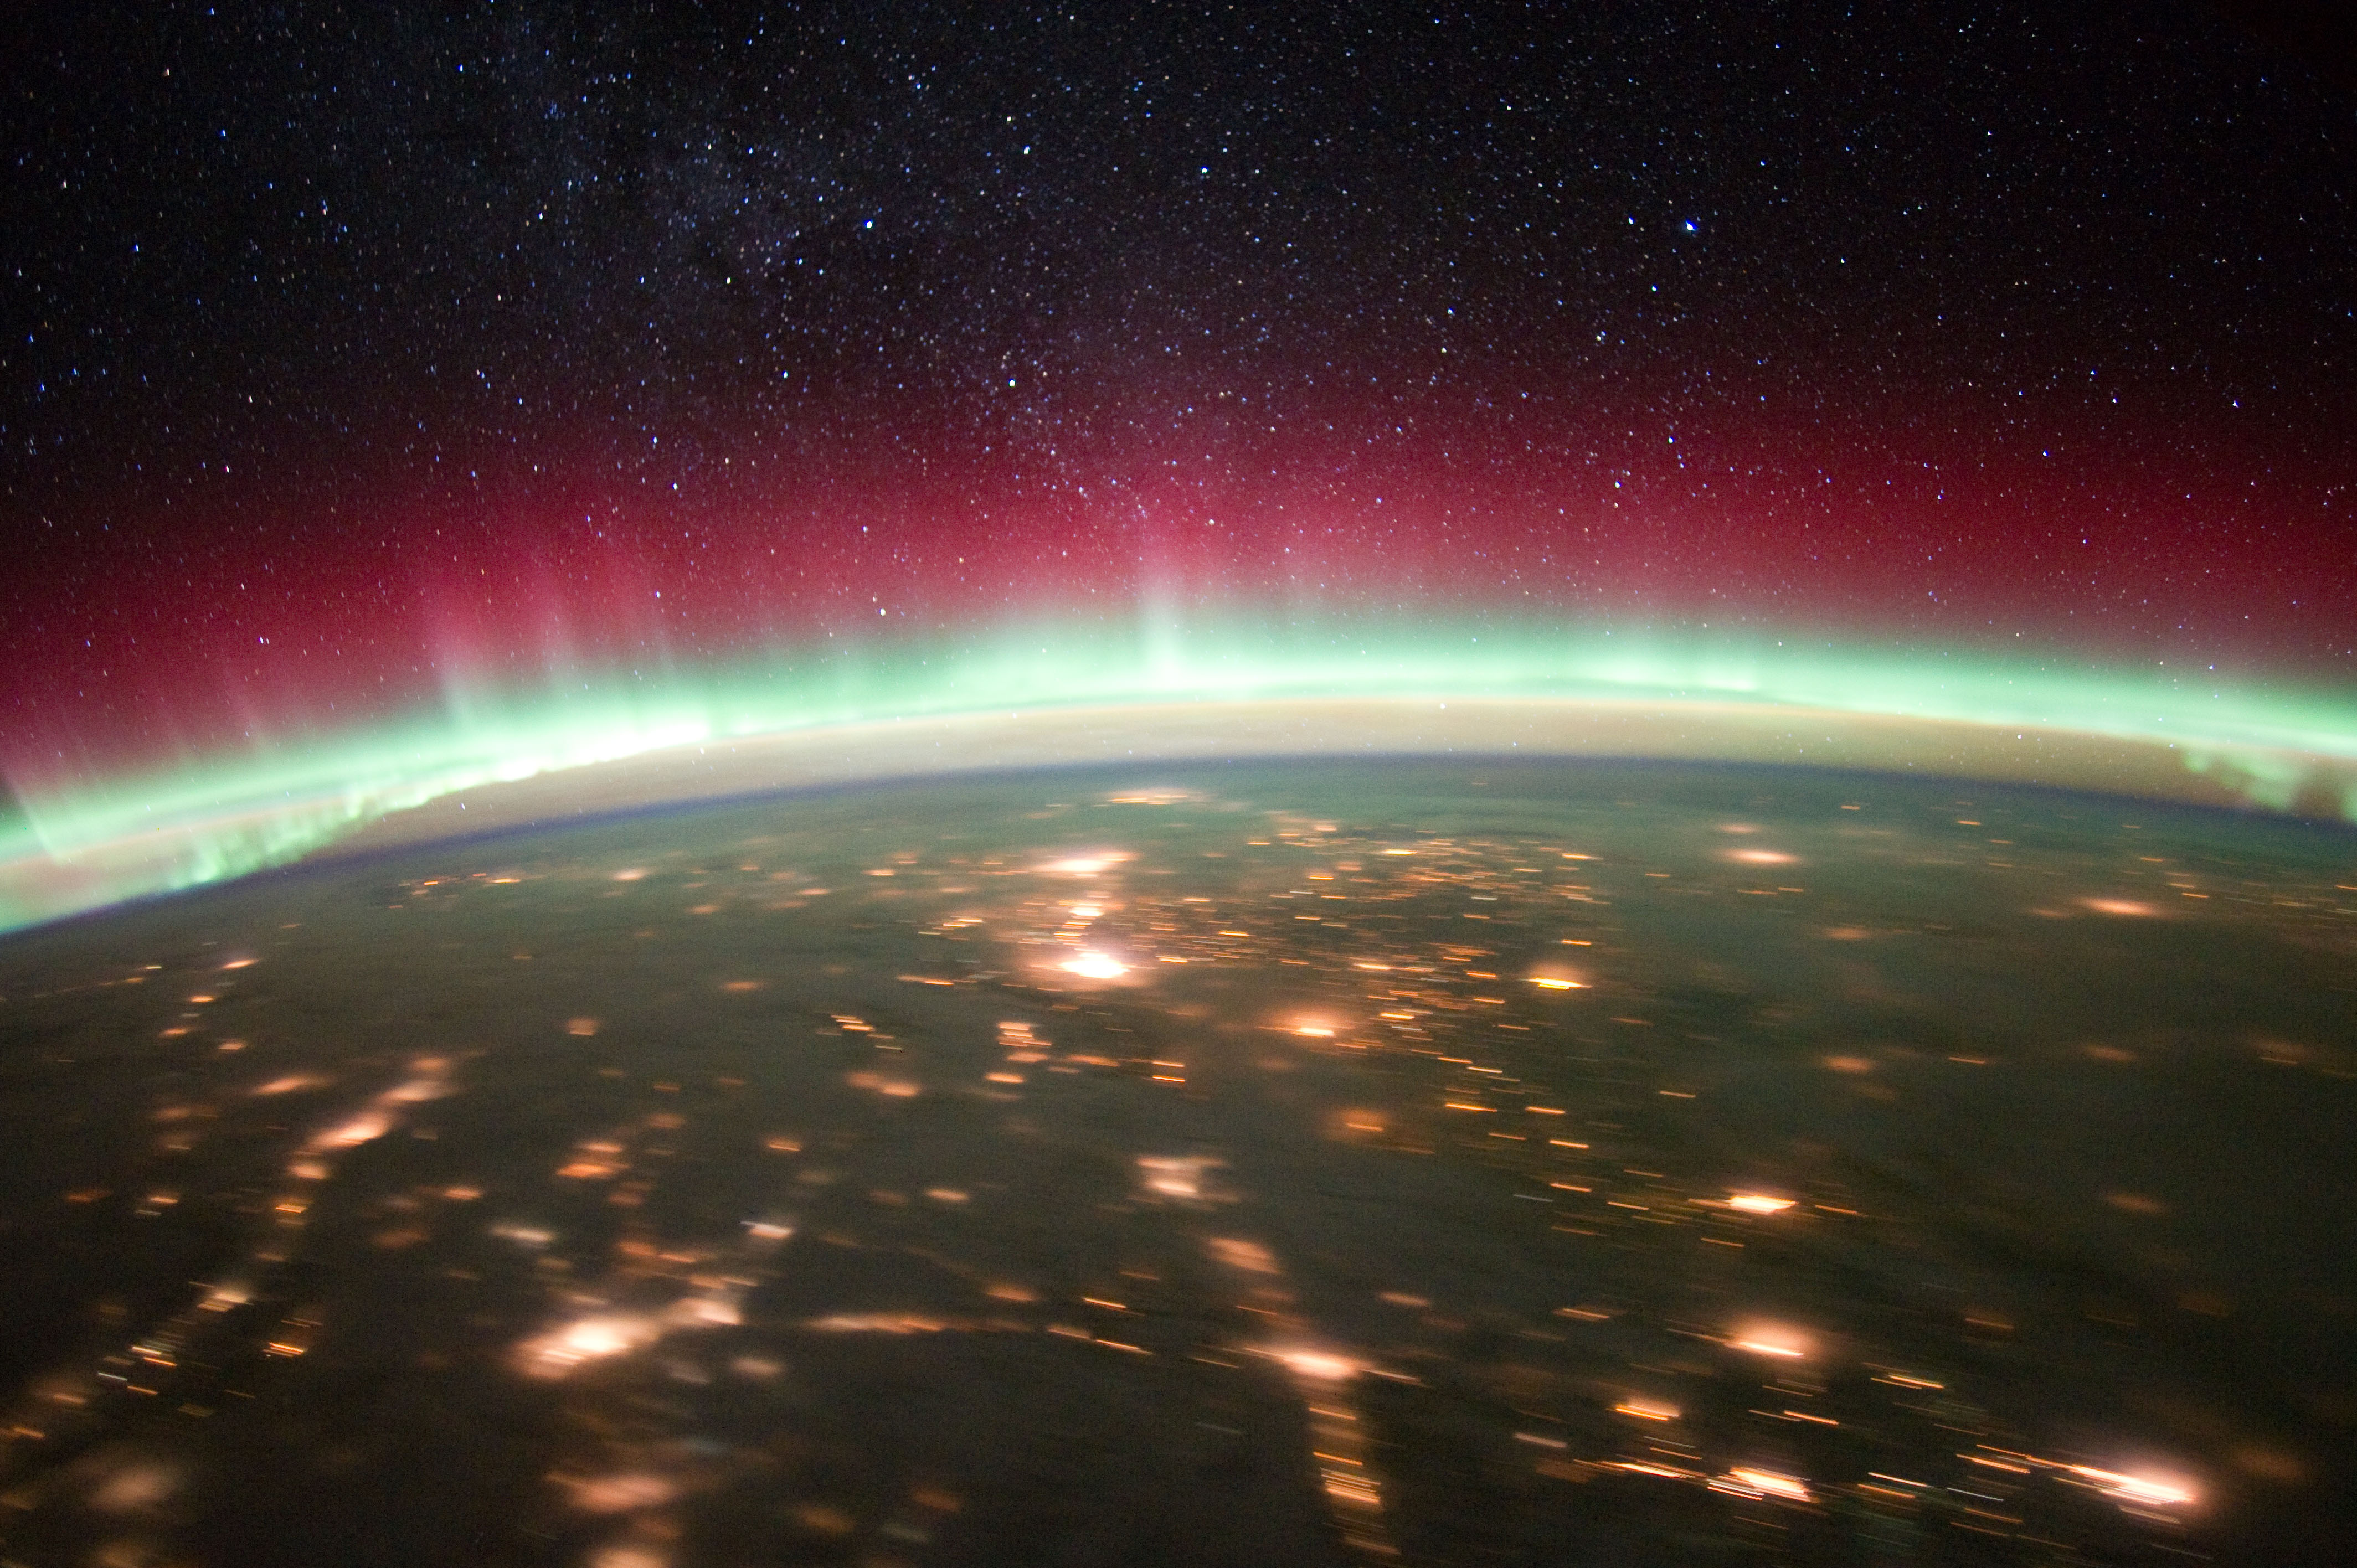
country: CANADA-A
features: CALGARY AT NIGHT, SPOKANE AT NIGHT, GREEN AURORA, RED AURORA
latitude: 57.5
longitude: -111.0
